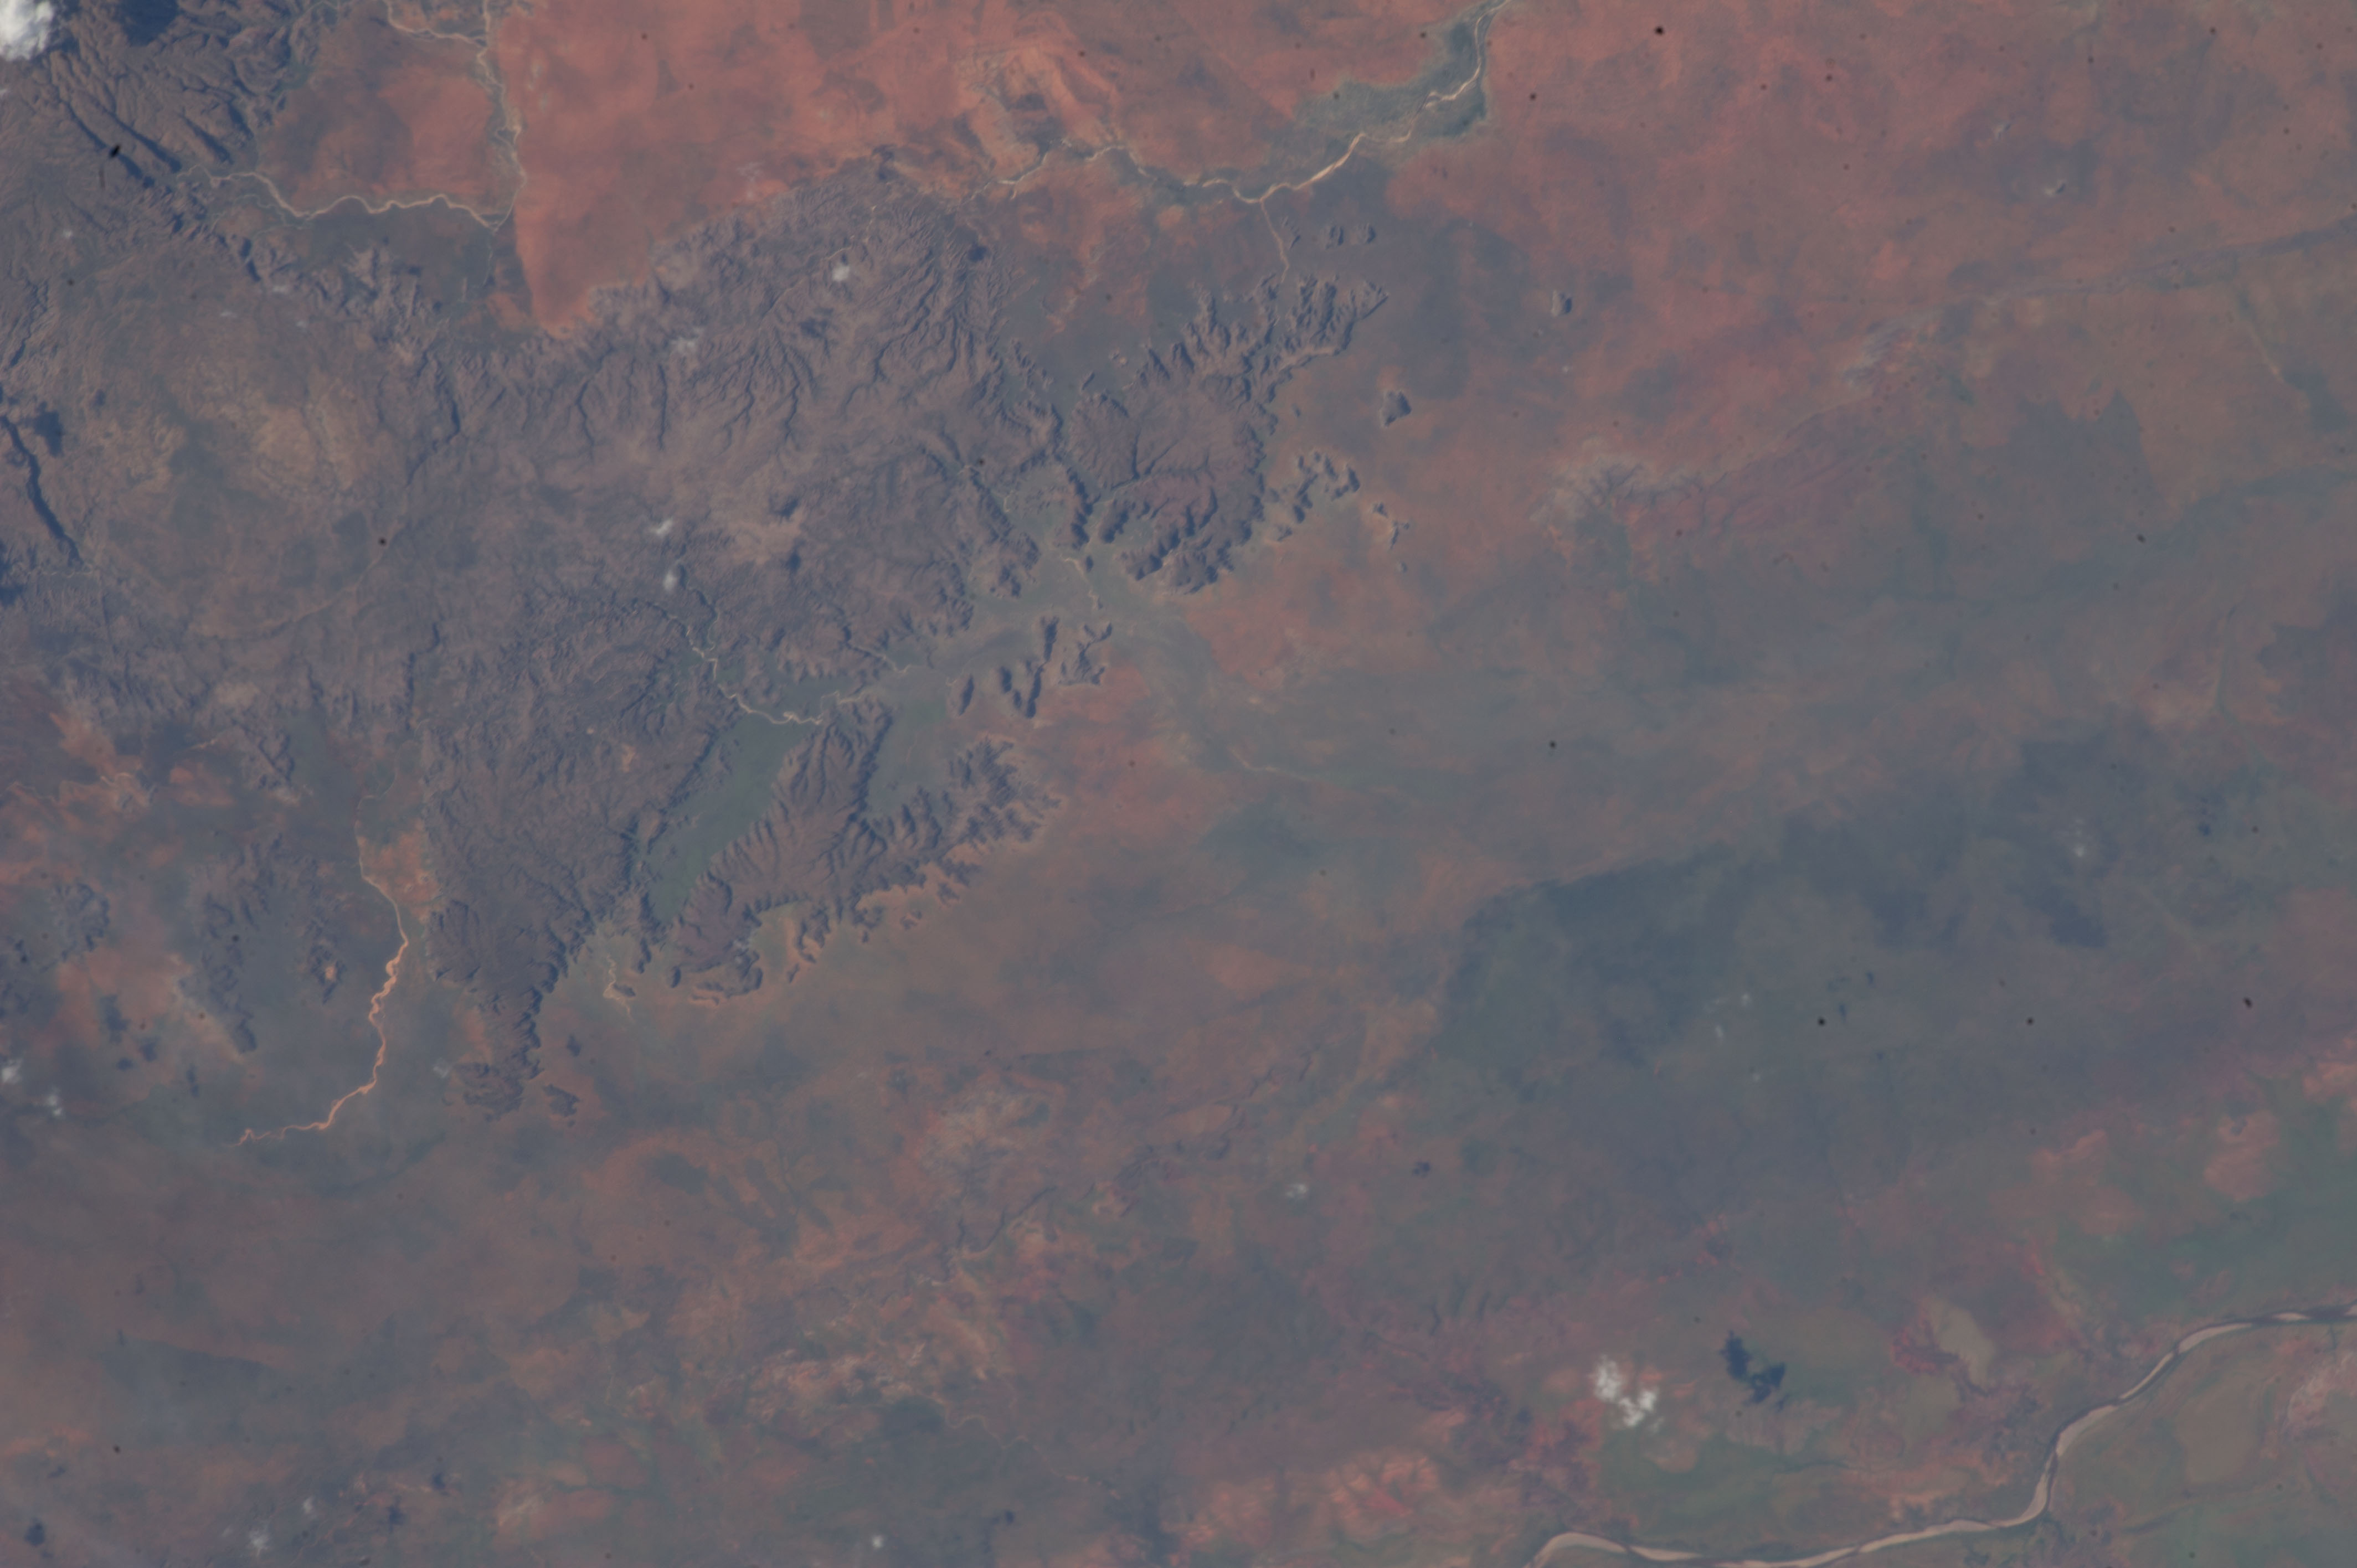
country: AUSTRALIA-WA
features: ORD RIVER, DISSECTED PLATEAU, RAVINES, PLAINS, OSMOND CREEK DRAINAGE
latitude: -17.5
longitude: 128.5
